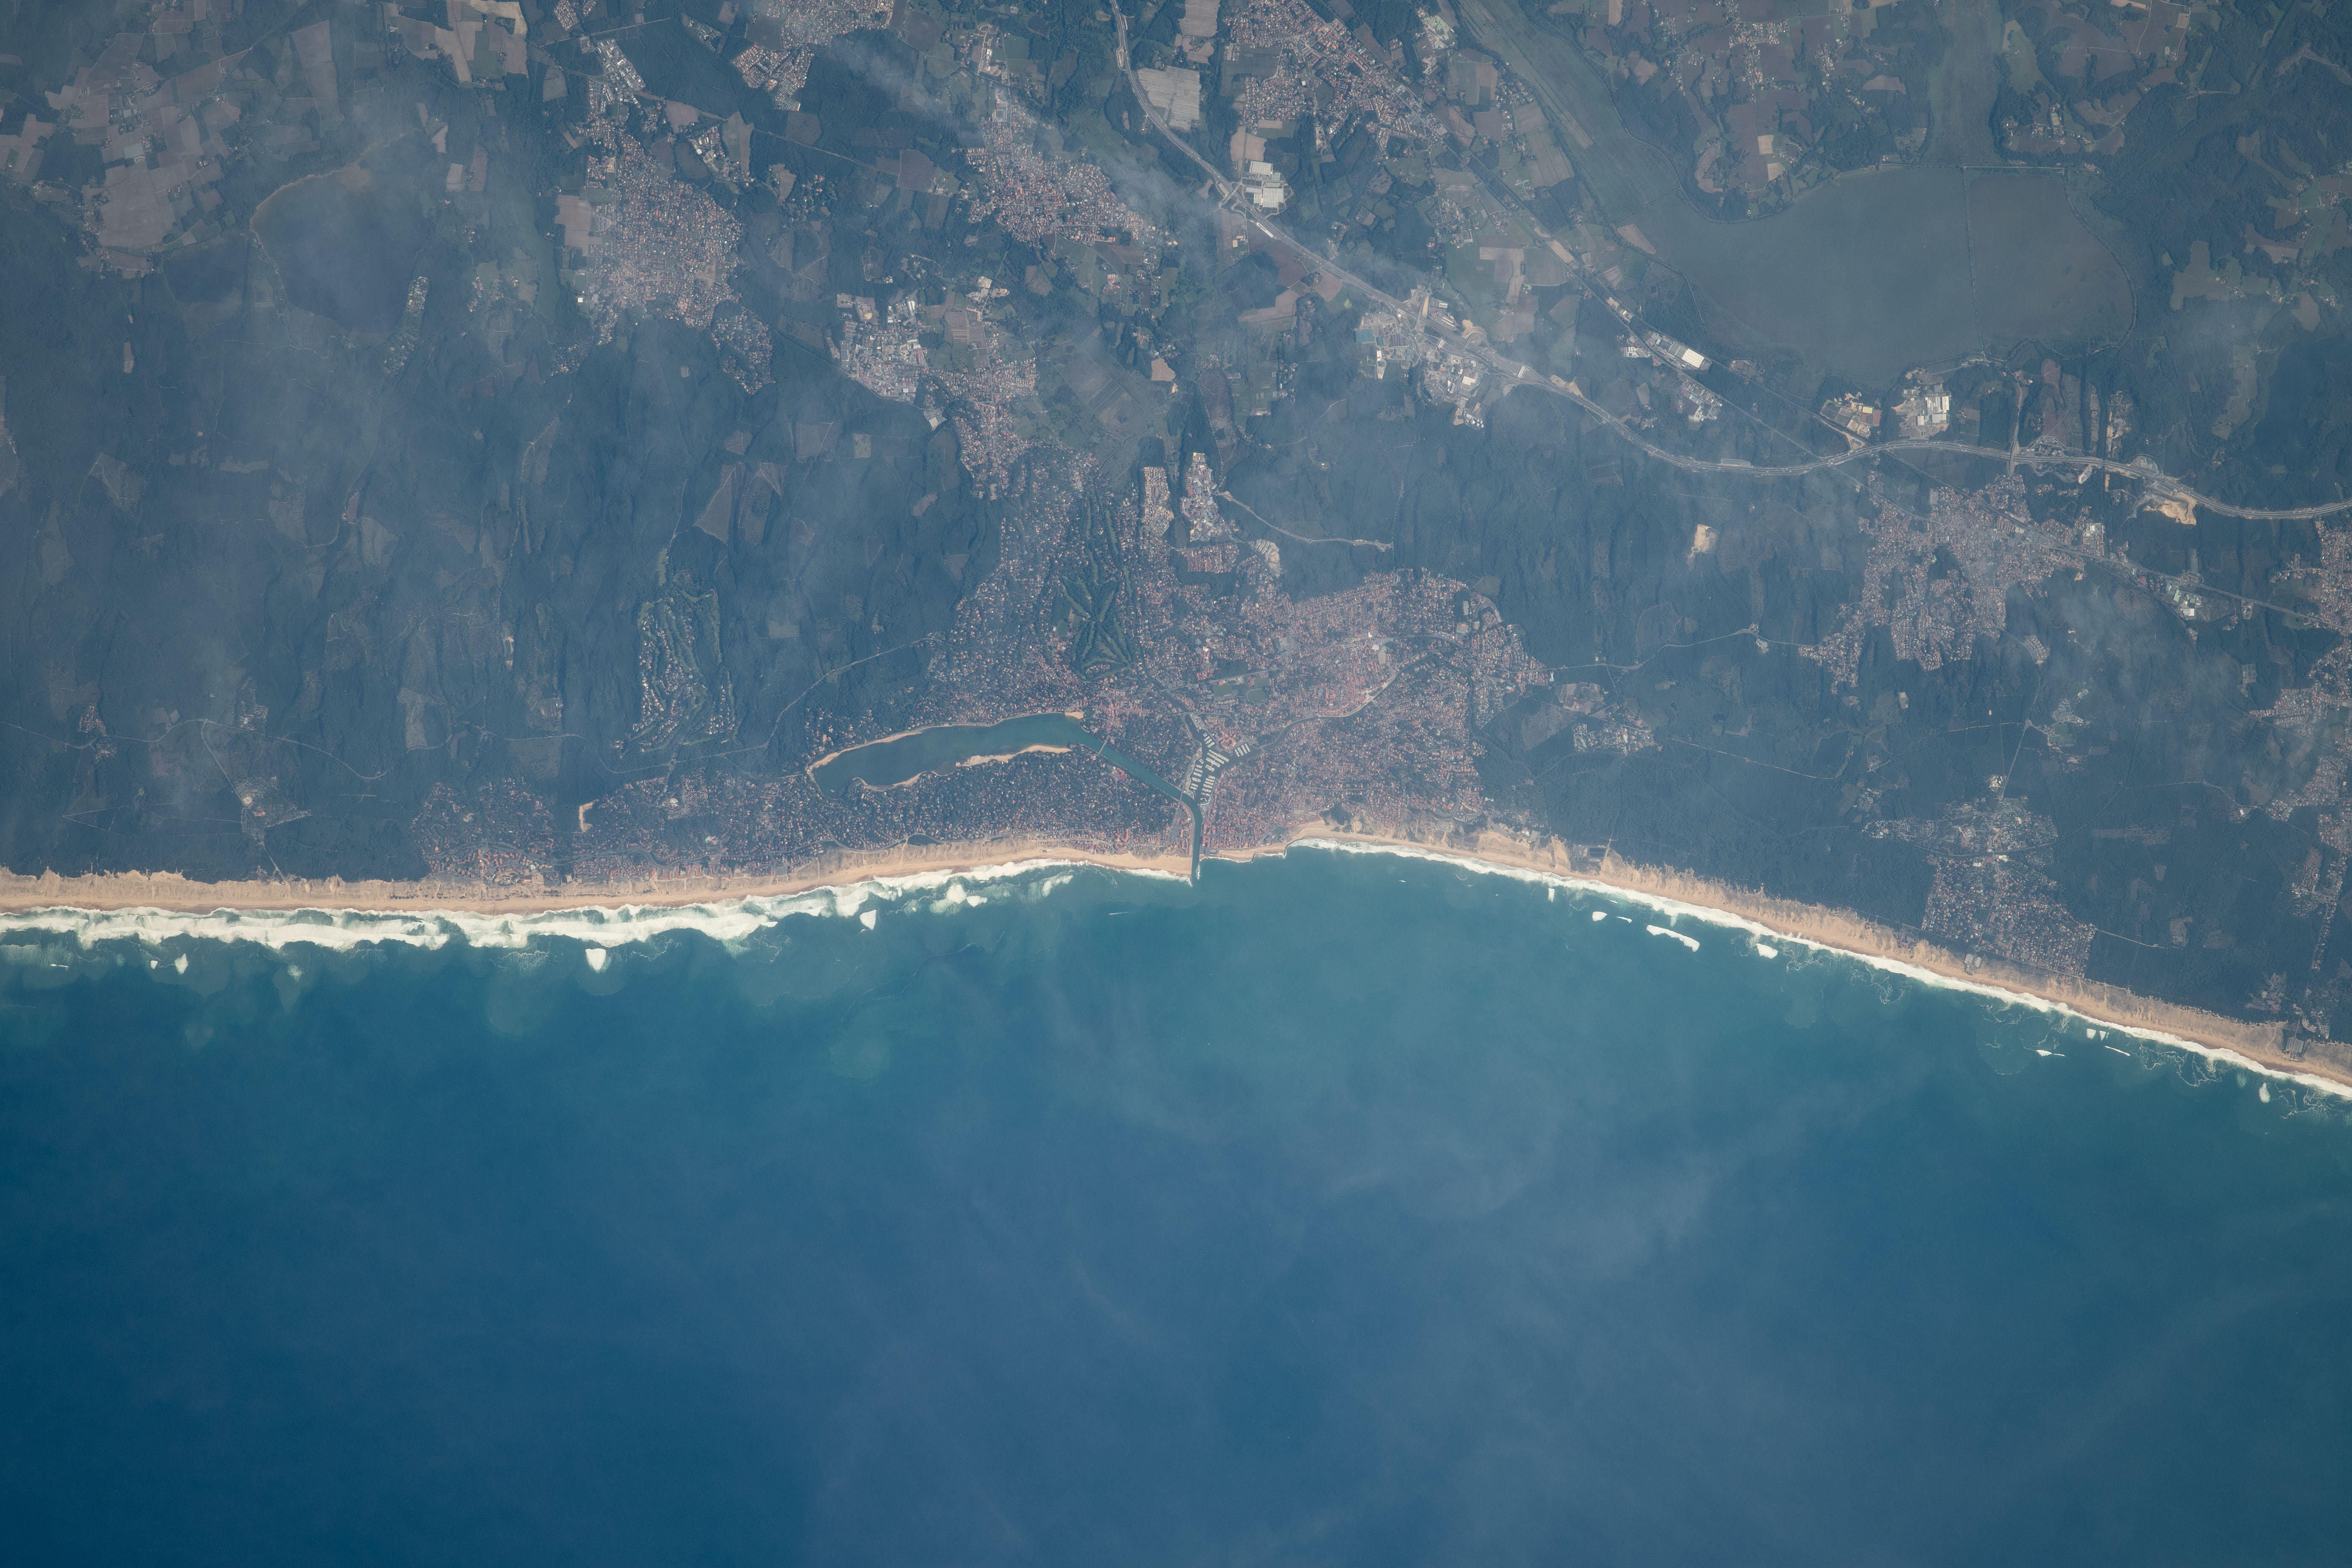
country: FRANCE
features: PASSE DU BOUCAROT, LAC D'HOSSEGOR, LA SAVANE
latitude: 43.7
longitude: -1.4
